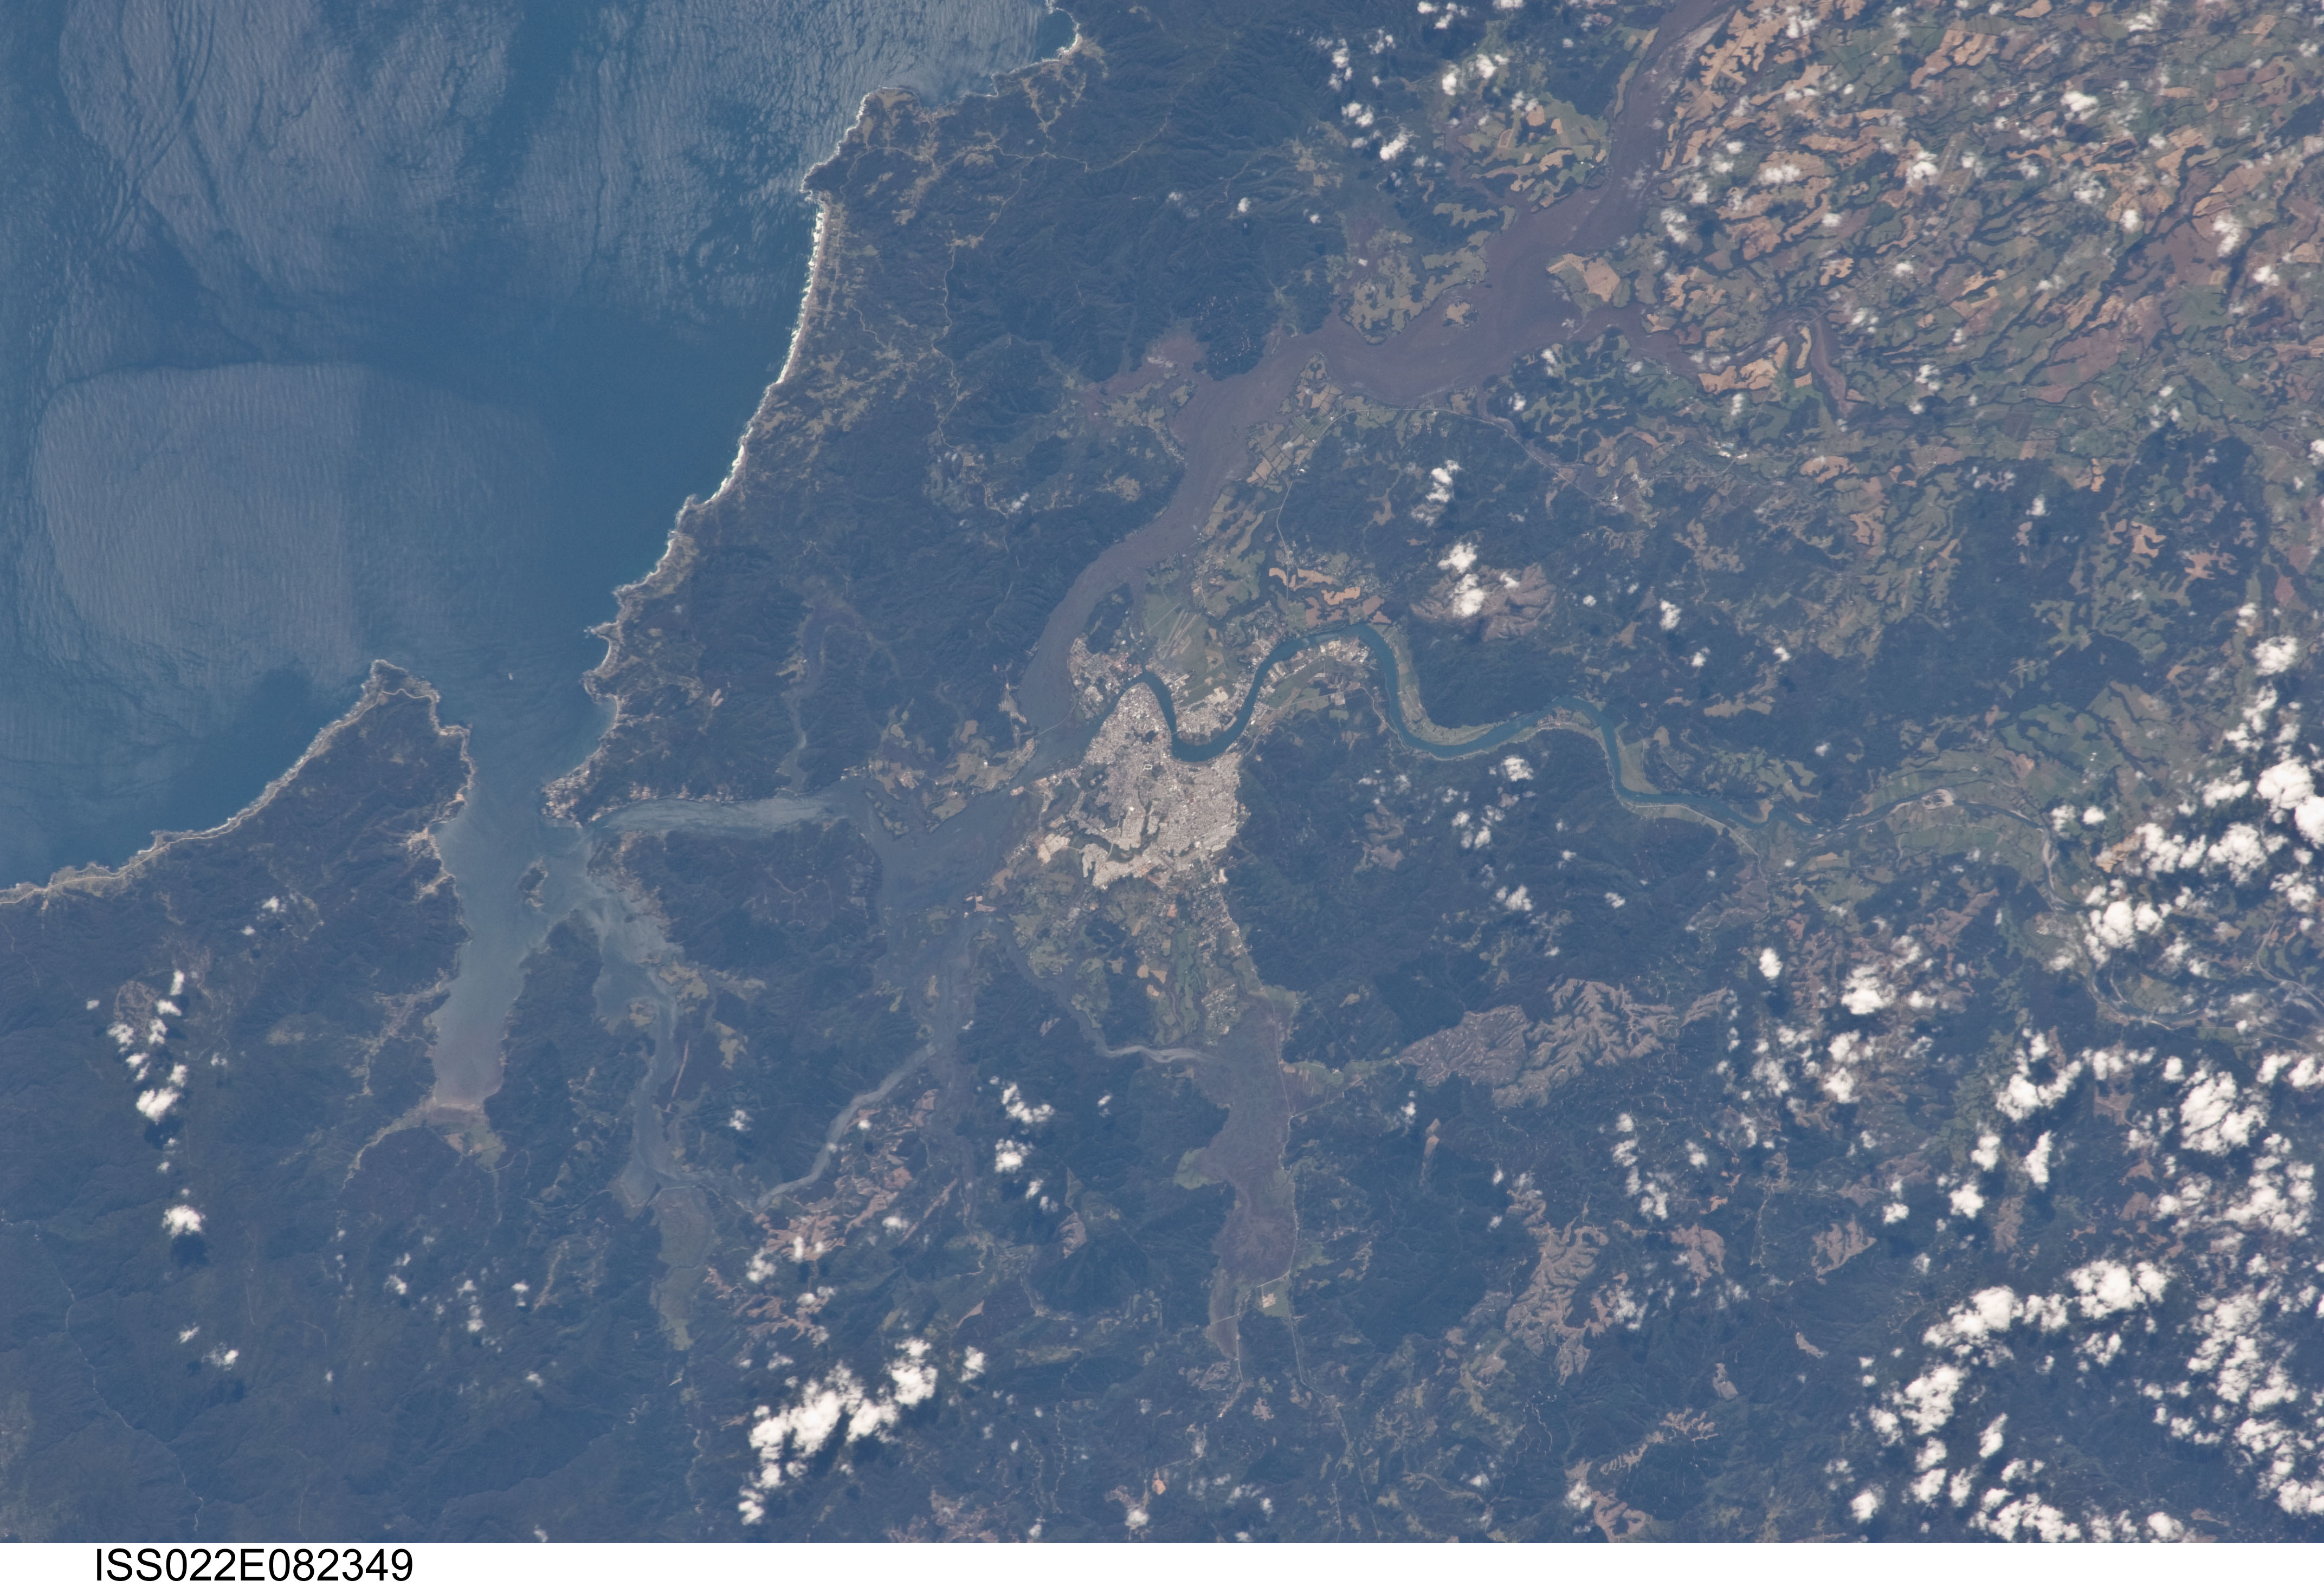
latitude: -39.8
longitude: -73.2
